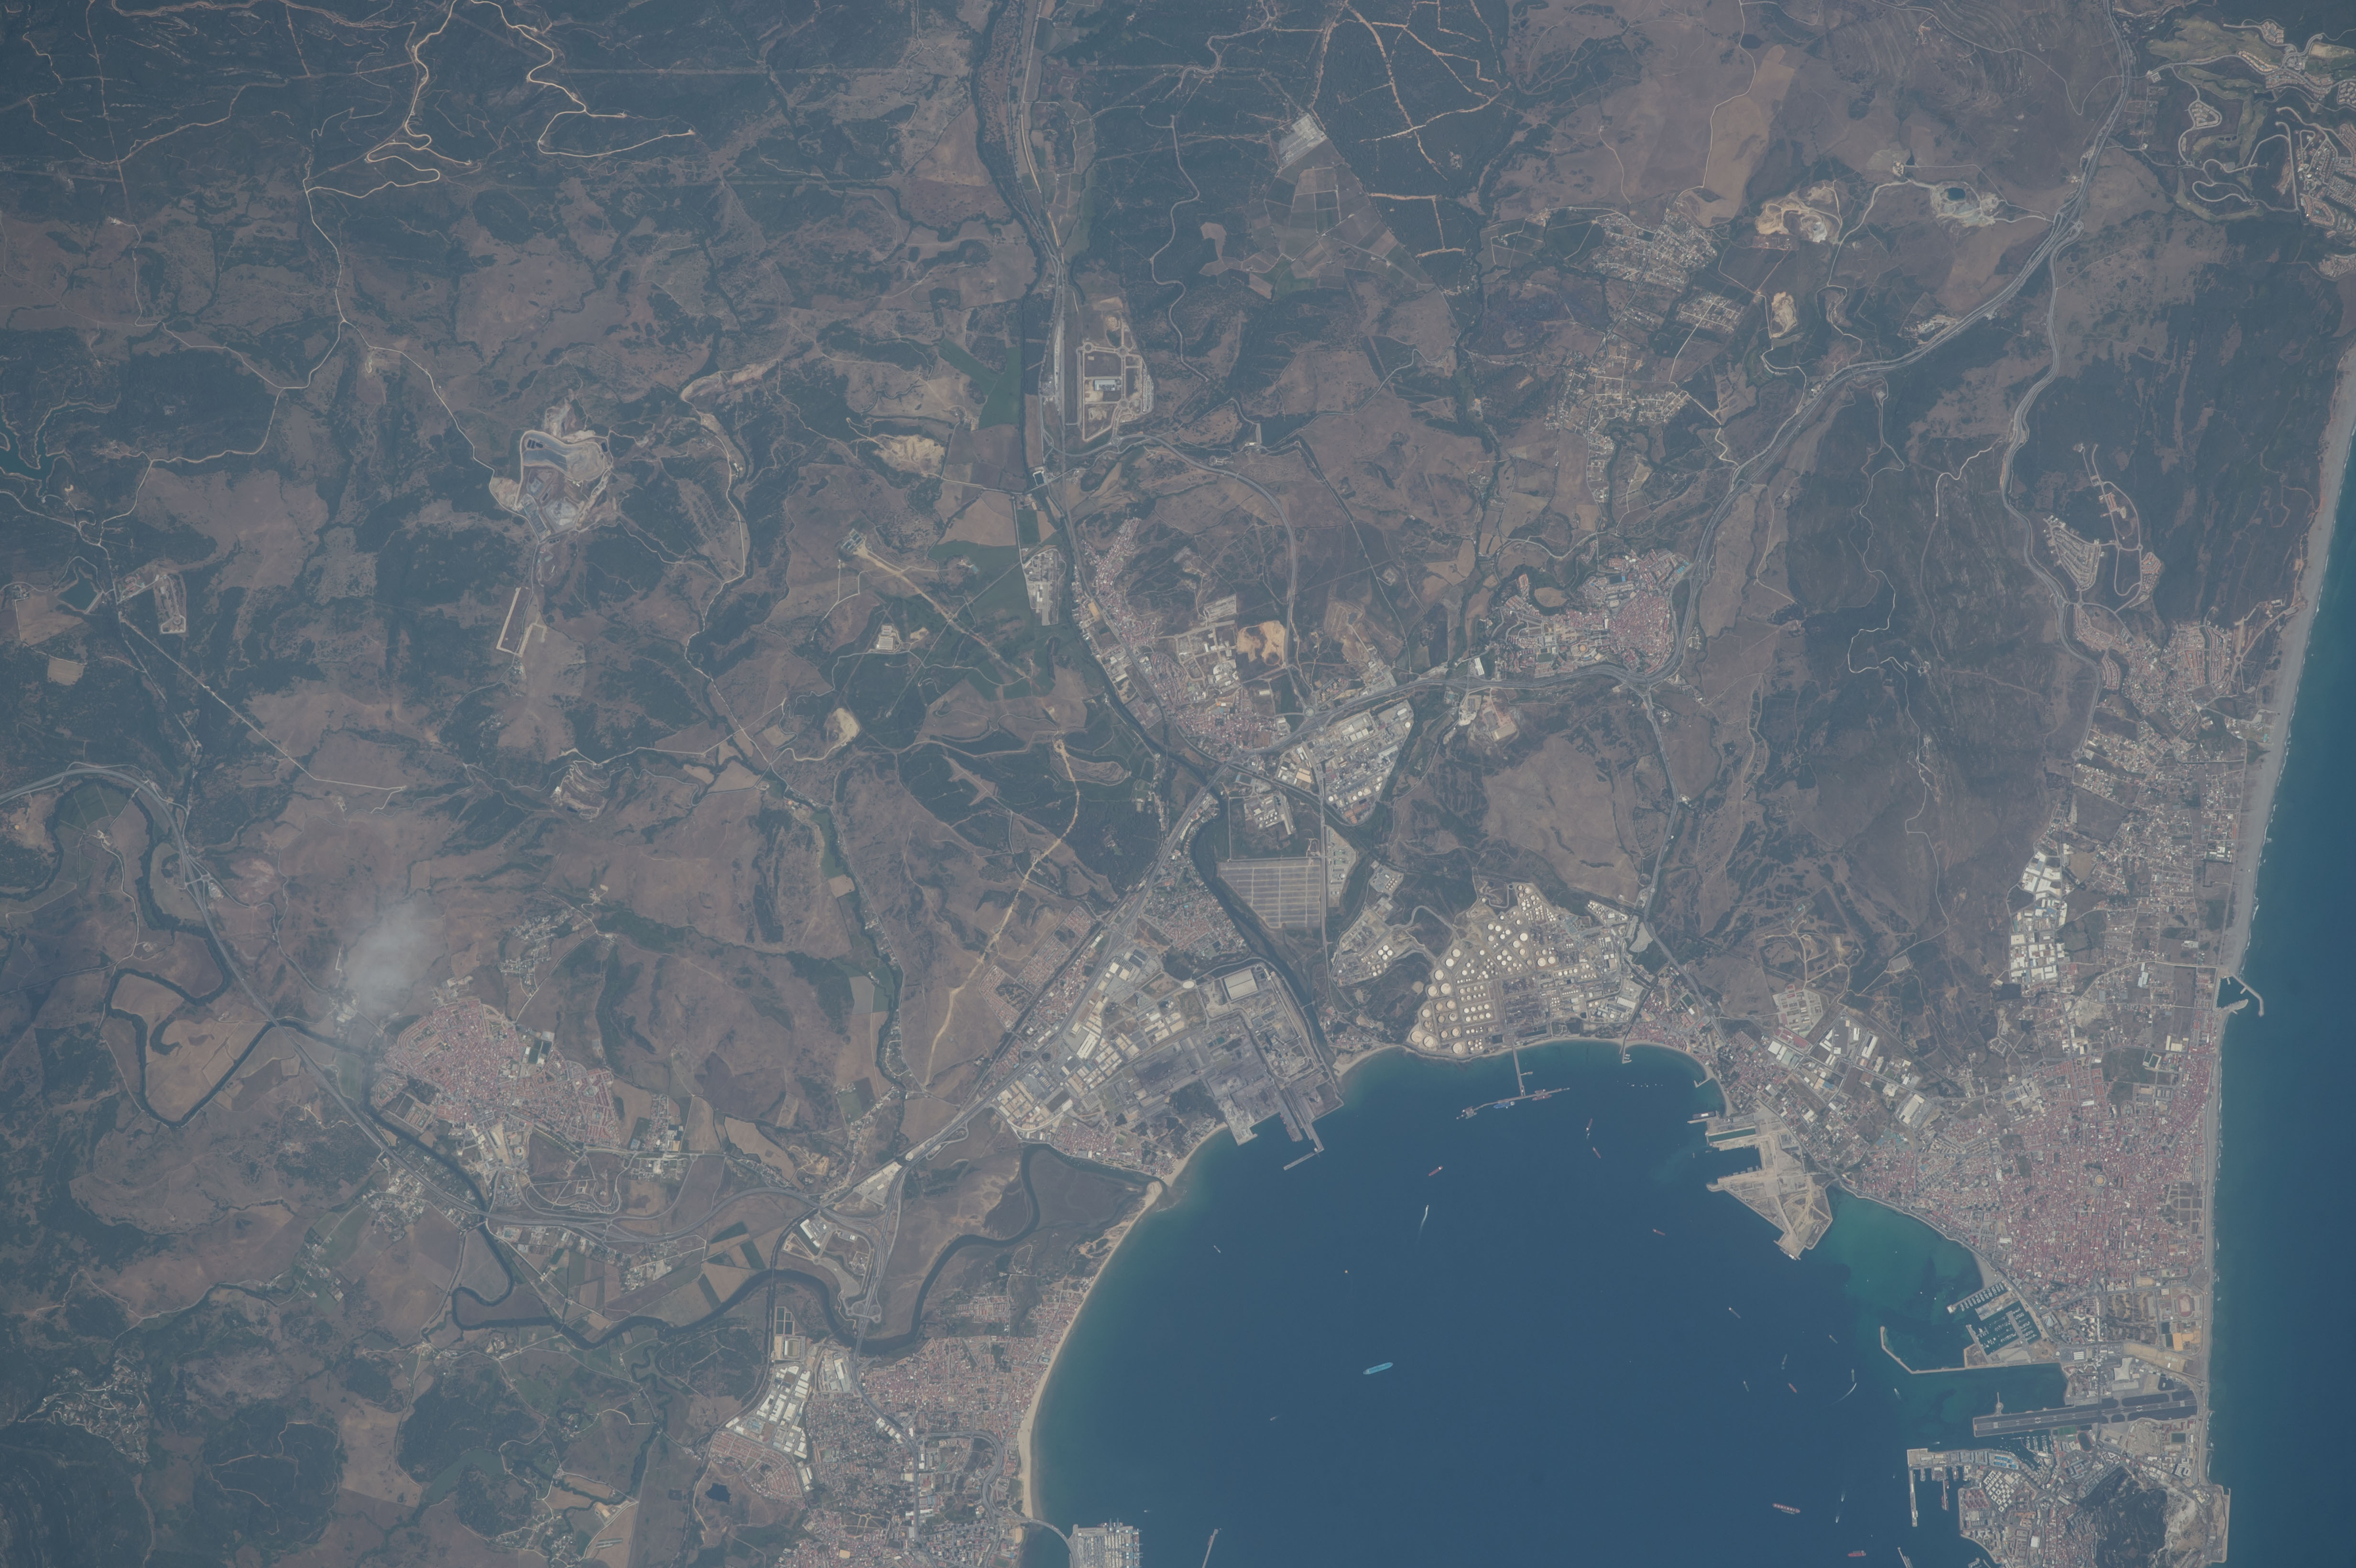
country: SPAIN
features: BAY OF GIBRALTAR, ALBORAN SEA, GIBRALTAR, PALMONES, RIO DE LAS CANAS O PALMONES, RIO GUADARRANQUE, SHIPS
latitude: 36.2
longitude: -5.4
